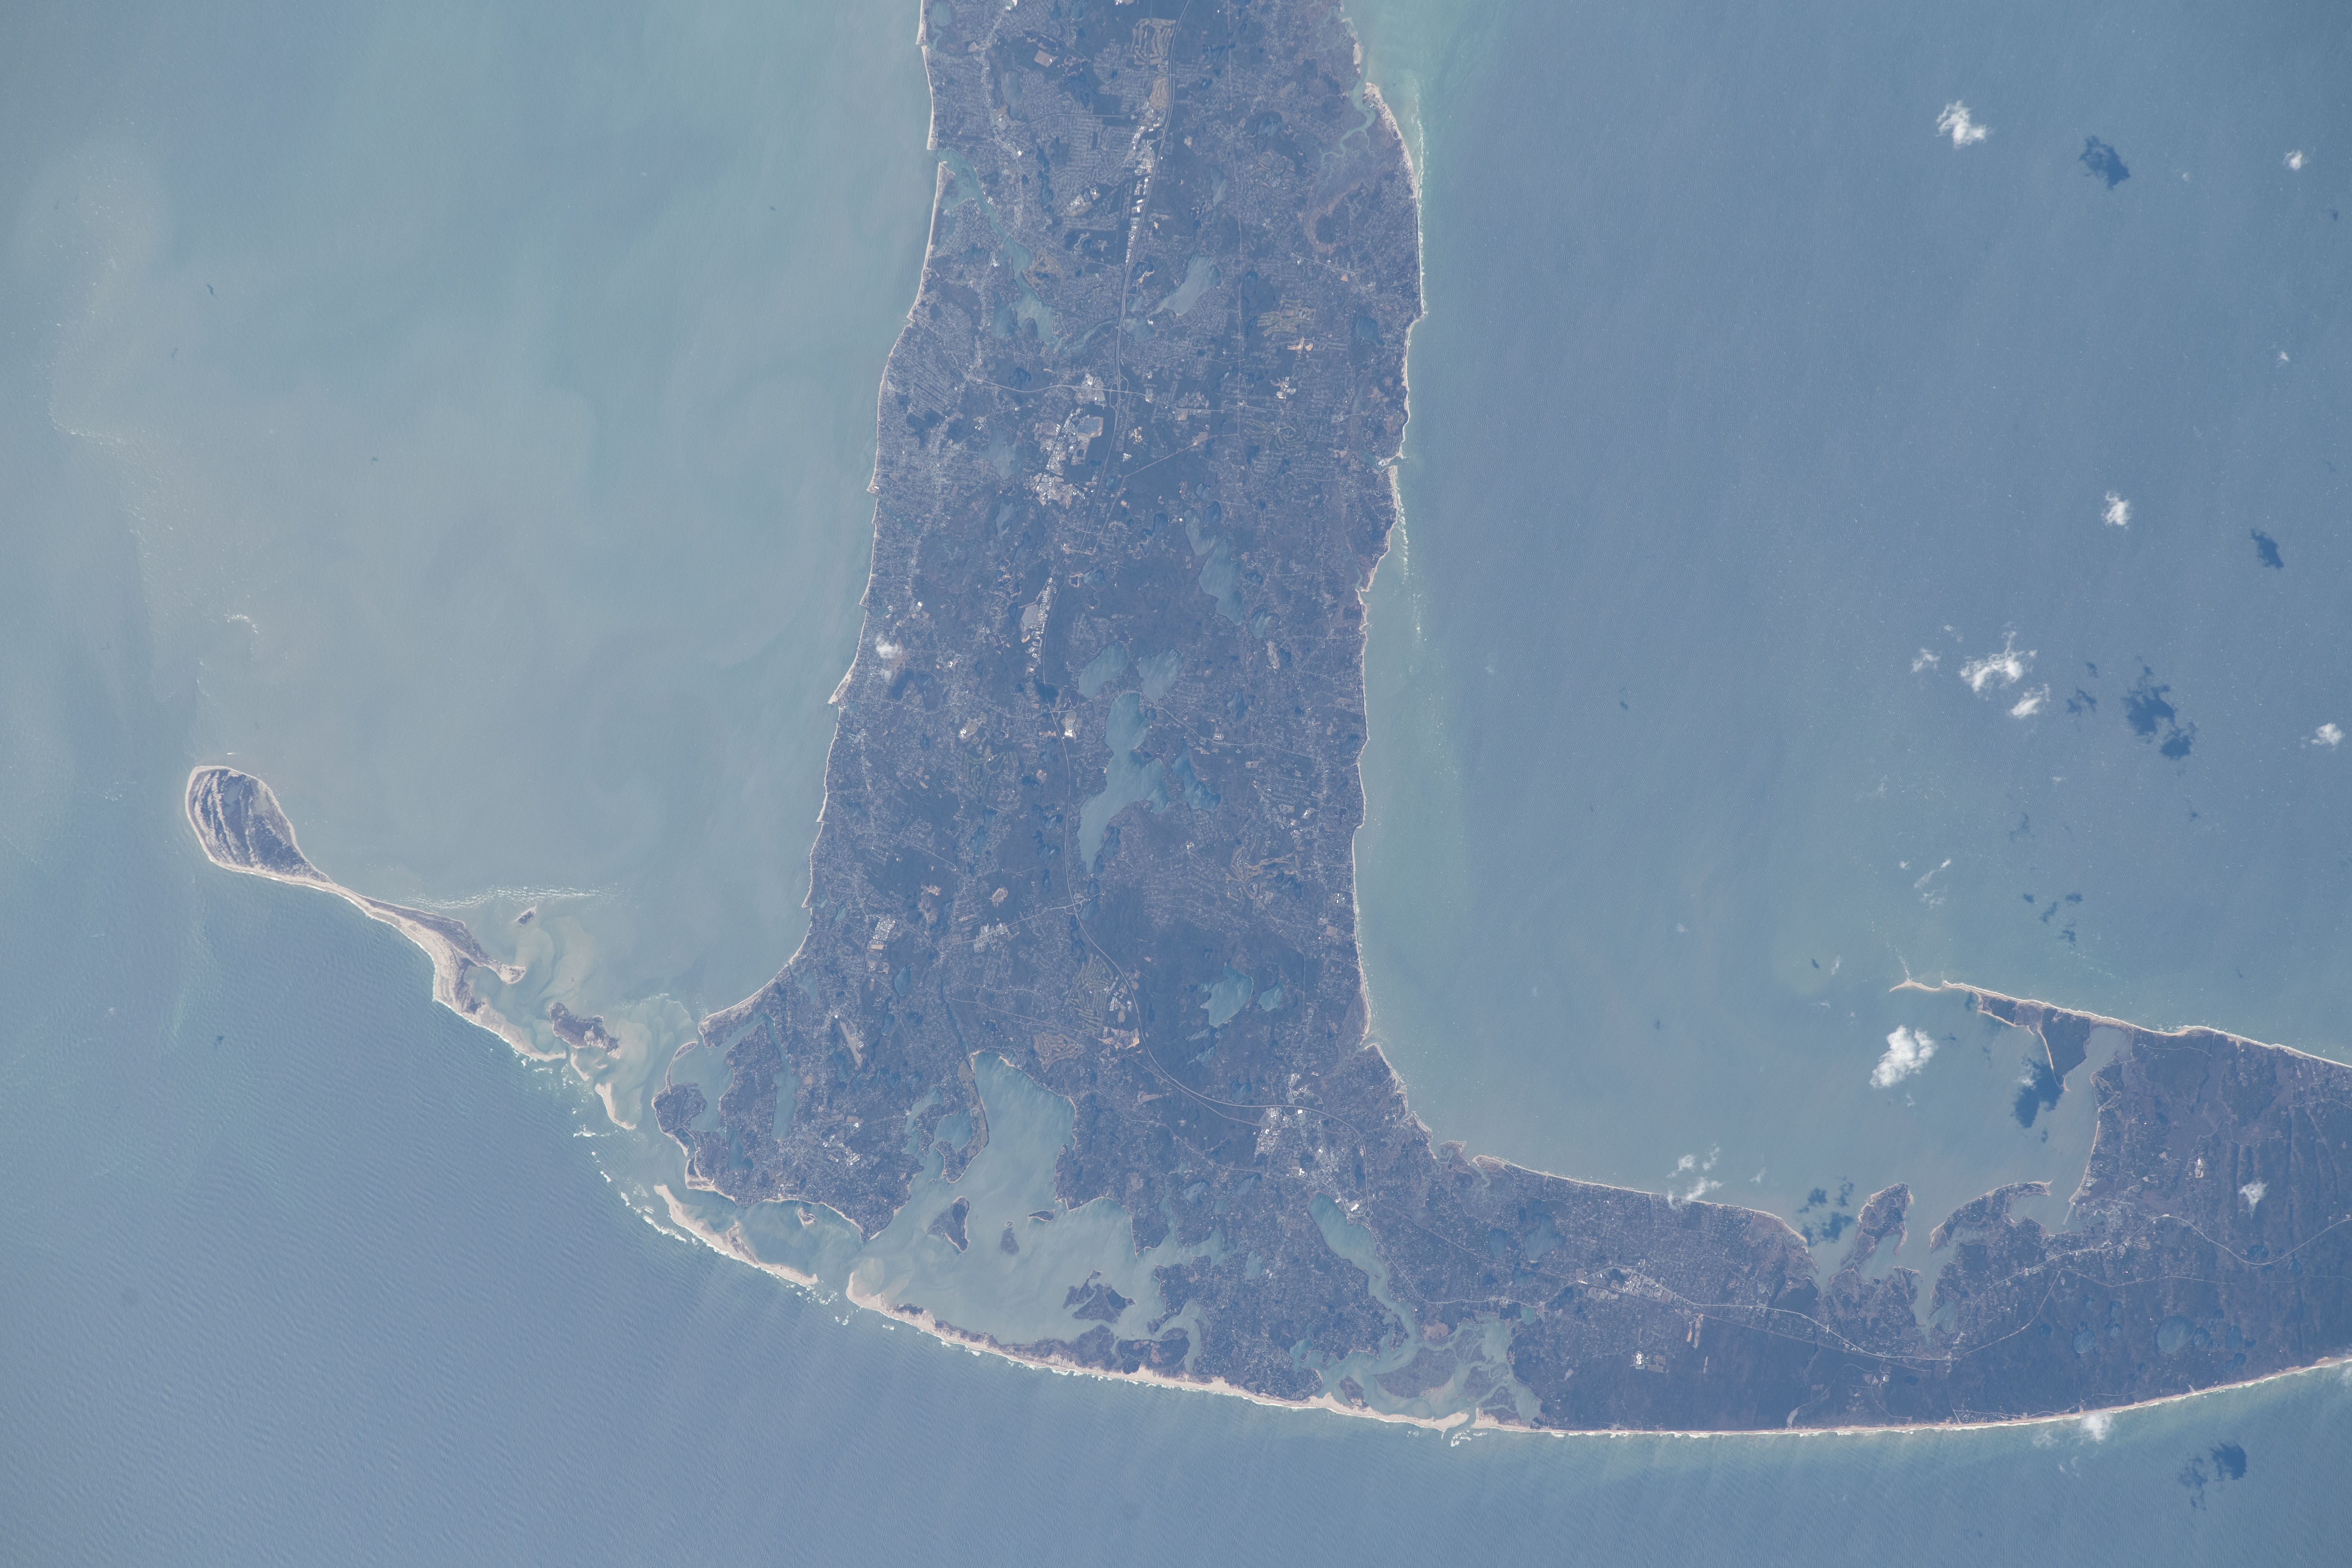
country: USA-MASSACHUSETTS
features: CAPE COD NATIONAL SEA SHORE, CAPE COD, HAWKSNEST STATE PARK
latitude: 41.7
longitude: -70.1
